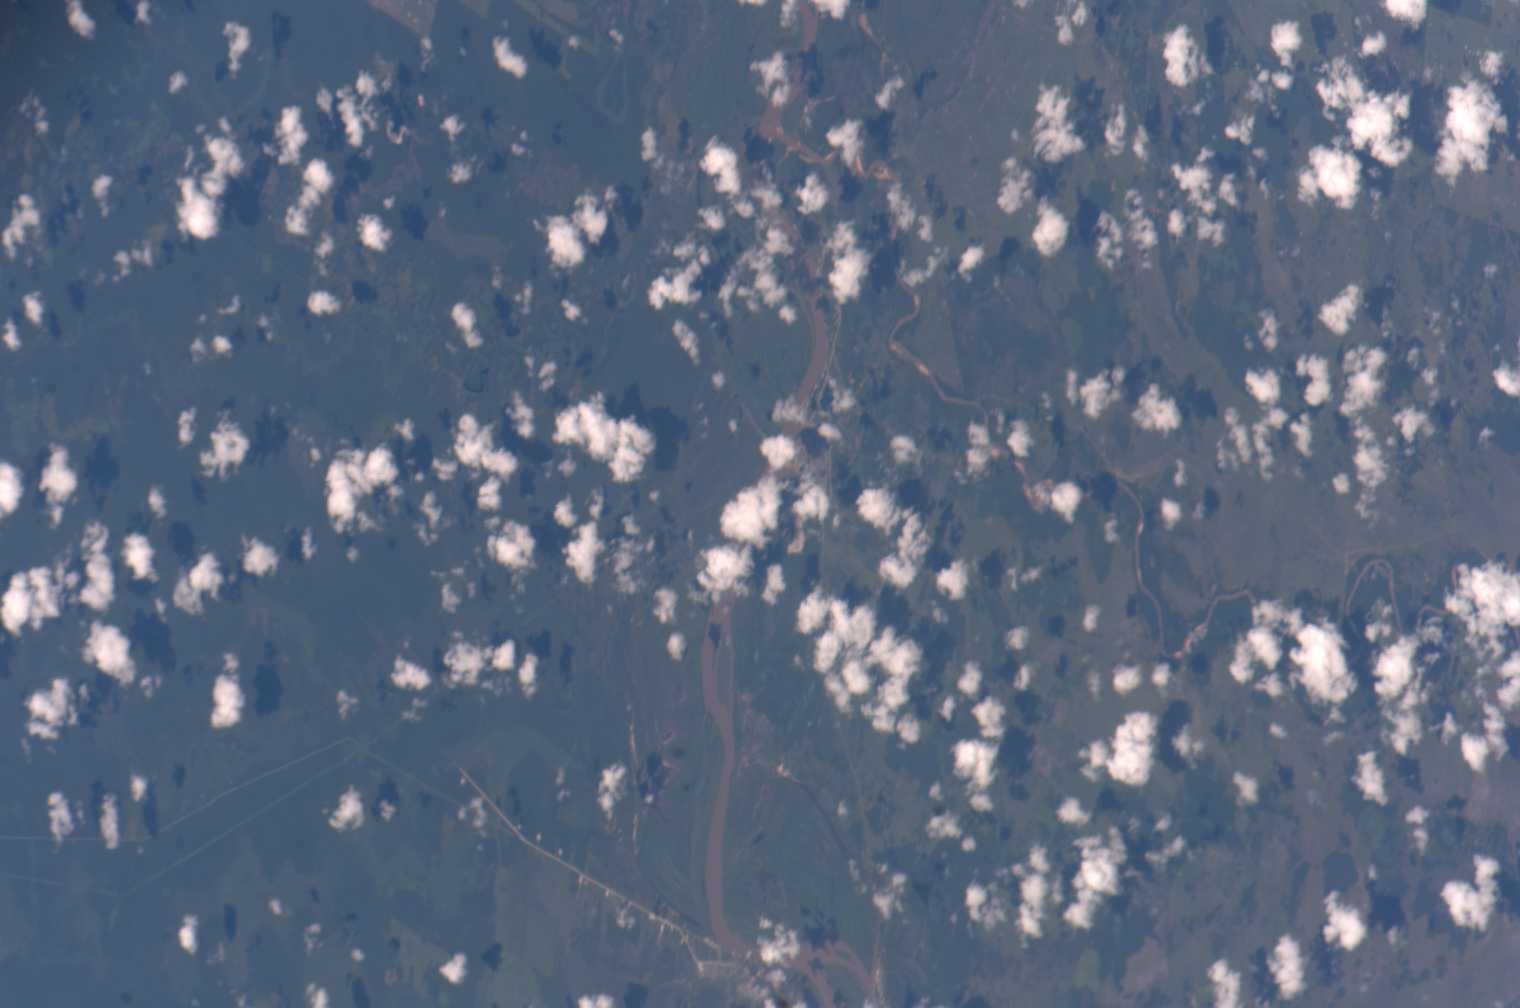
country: PARAGUAY
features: PARAGUAY R., WETLANDS, AGR.
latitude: -22.2
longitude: -58.0
